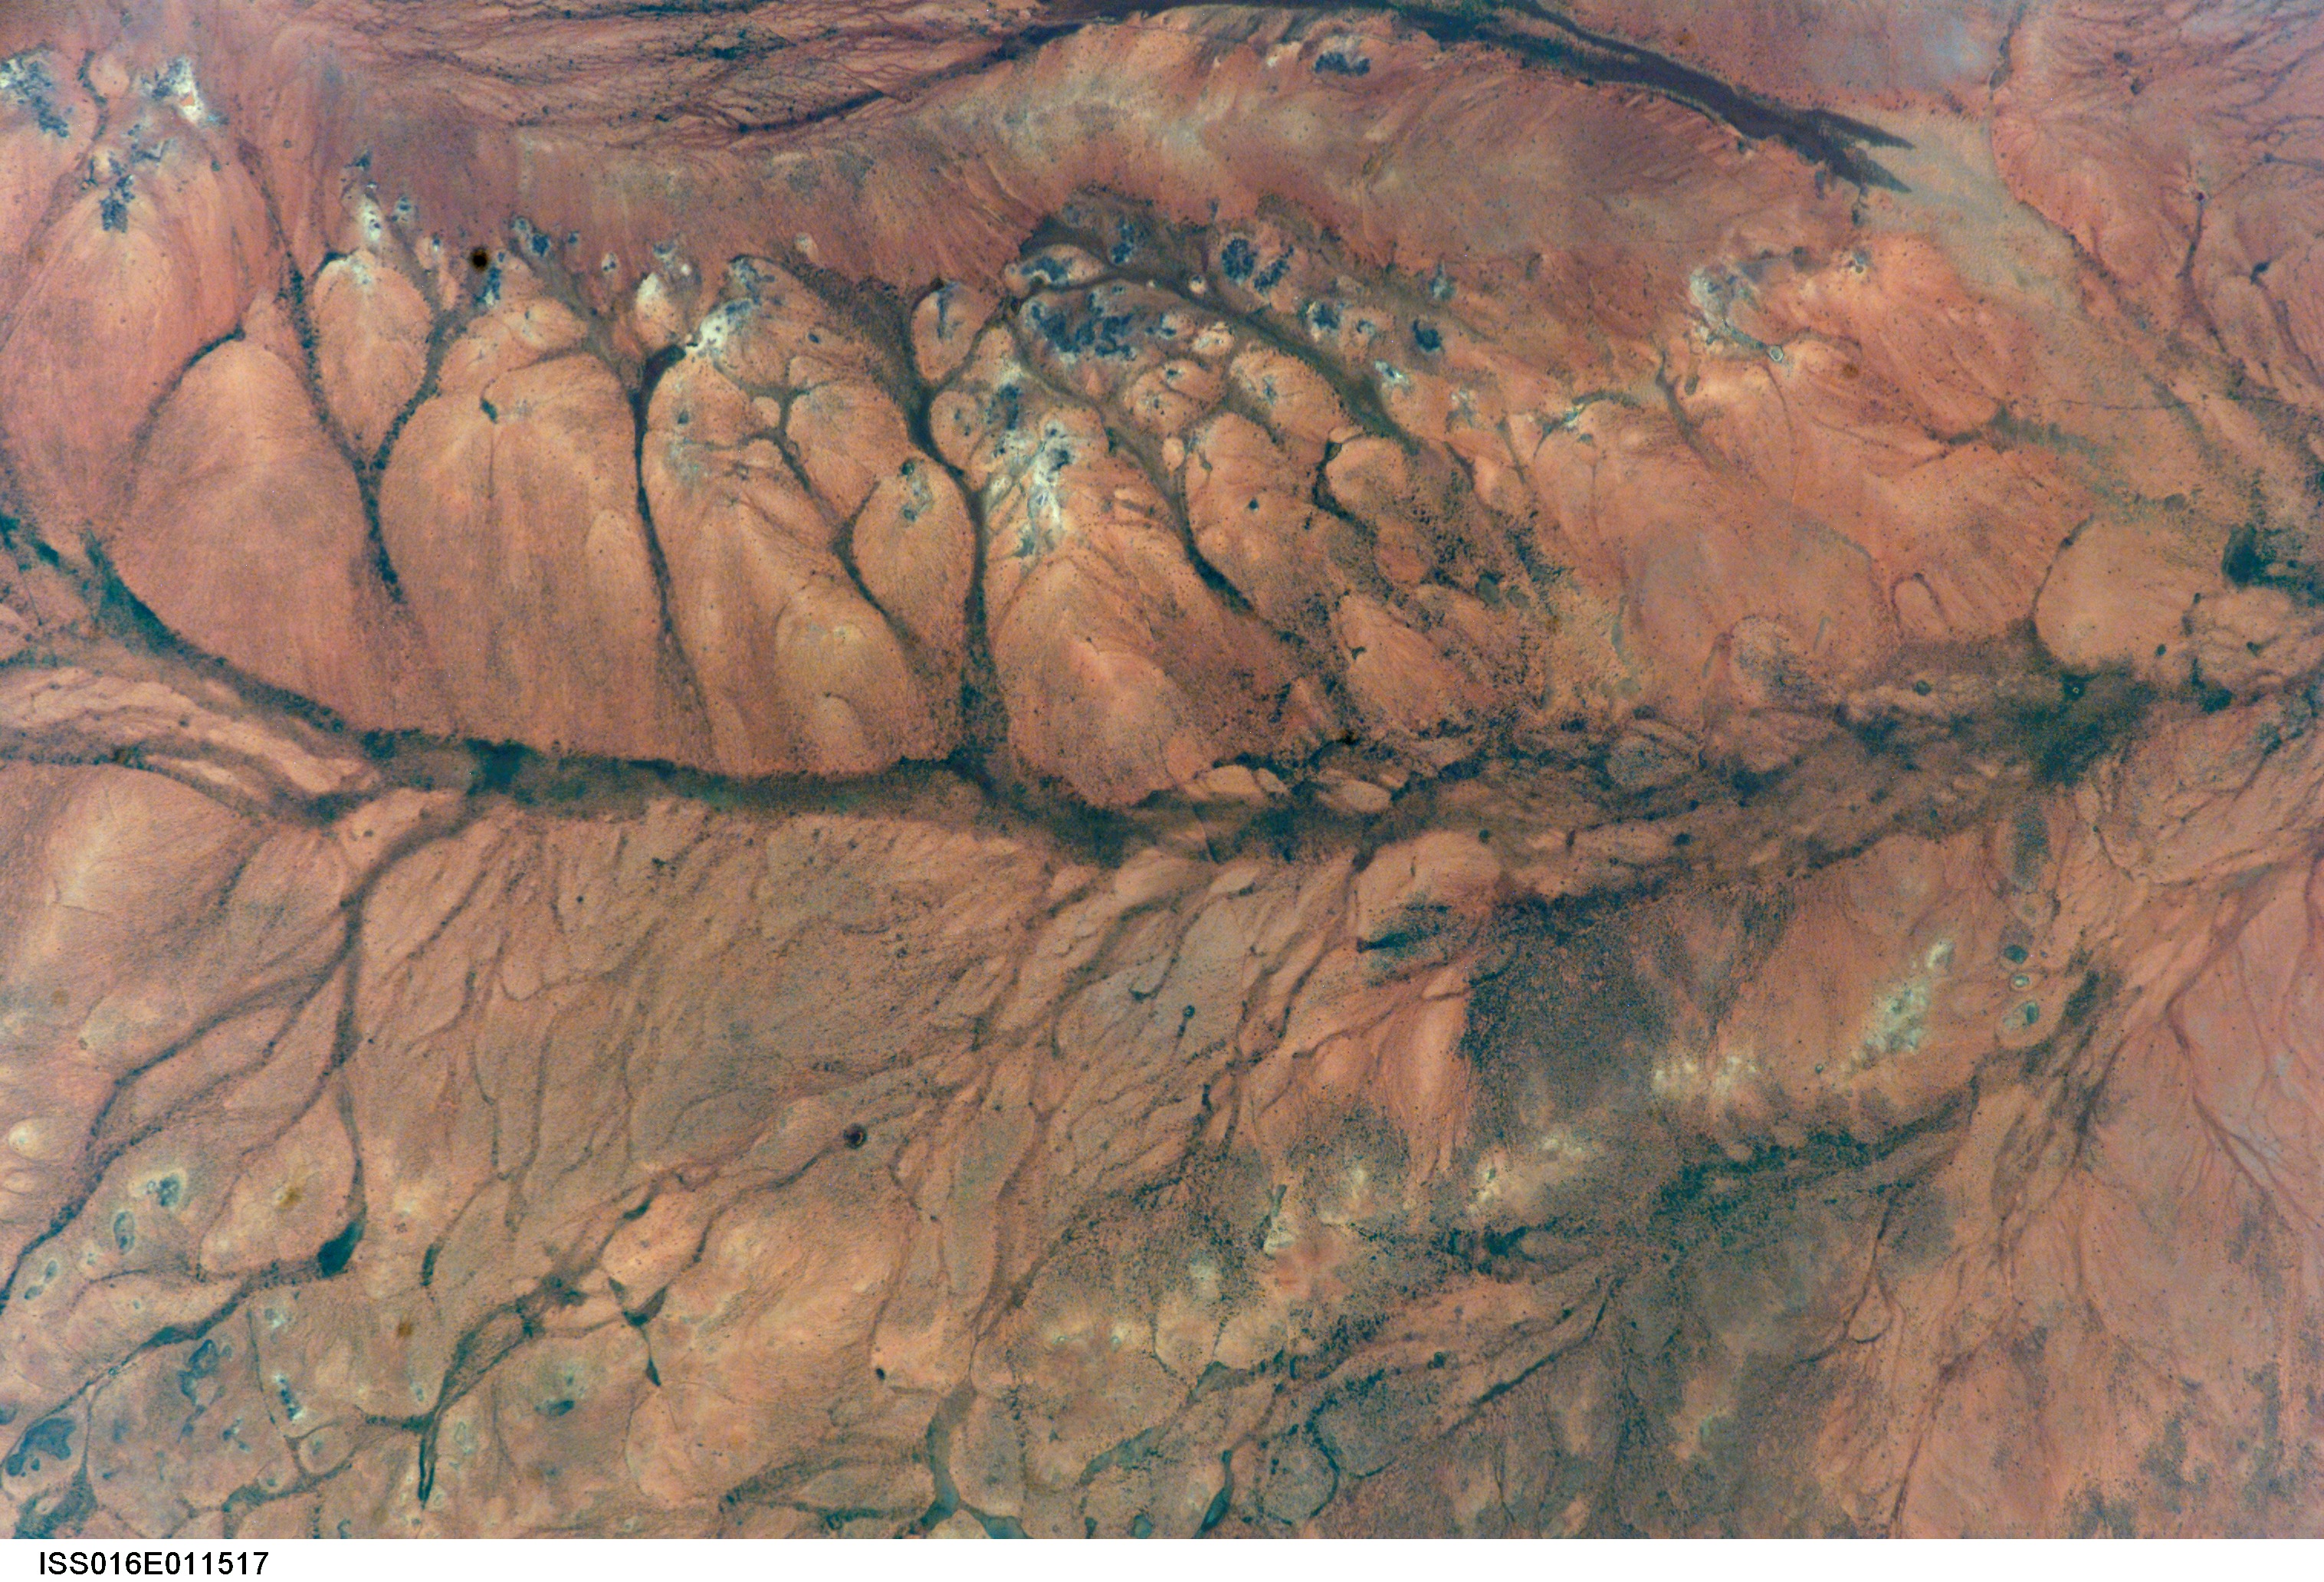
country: ETHIOPIA
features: HAUD REGION, DAROR, DESERT
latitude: 8.0
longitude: 44.5
